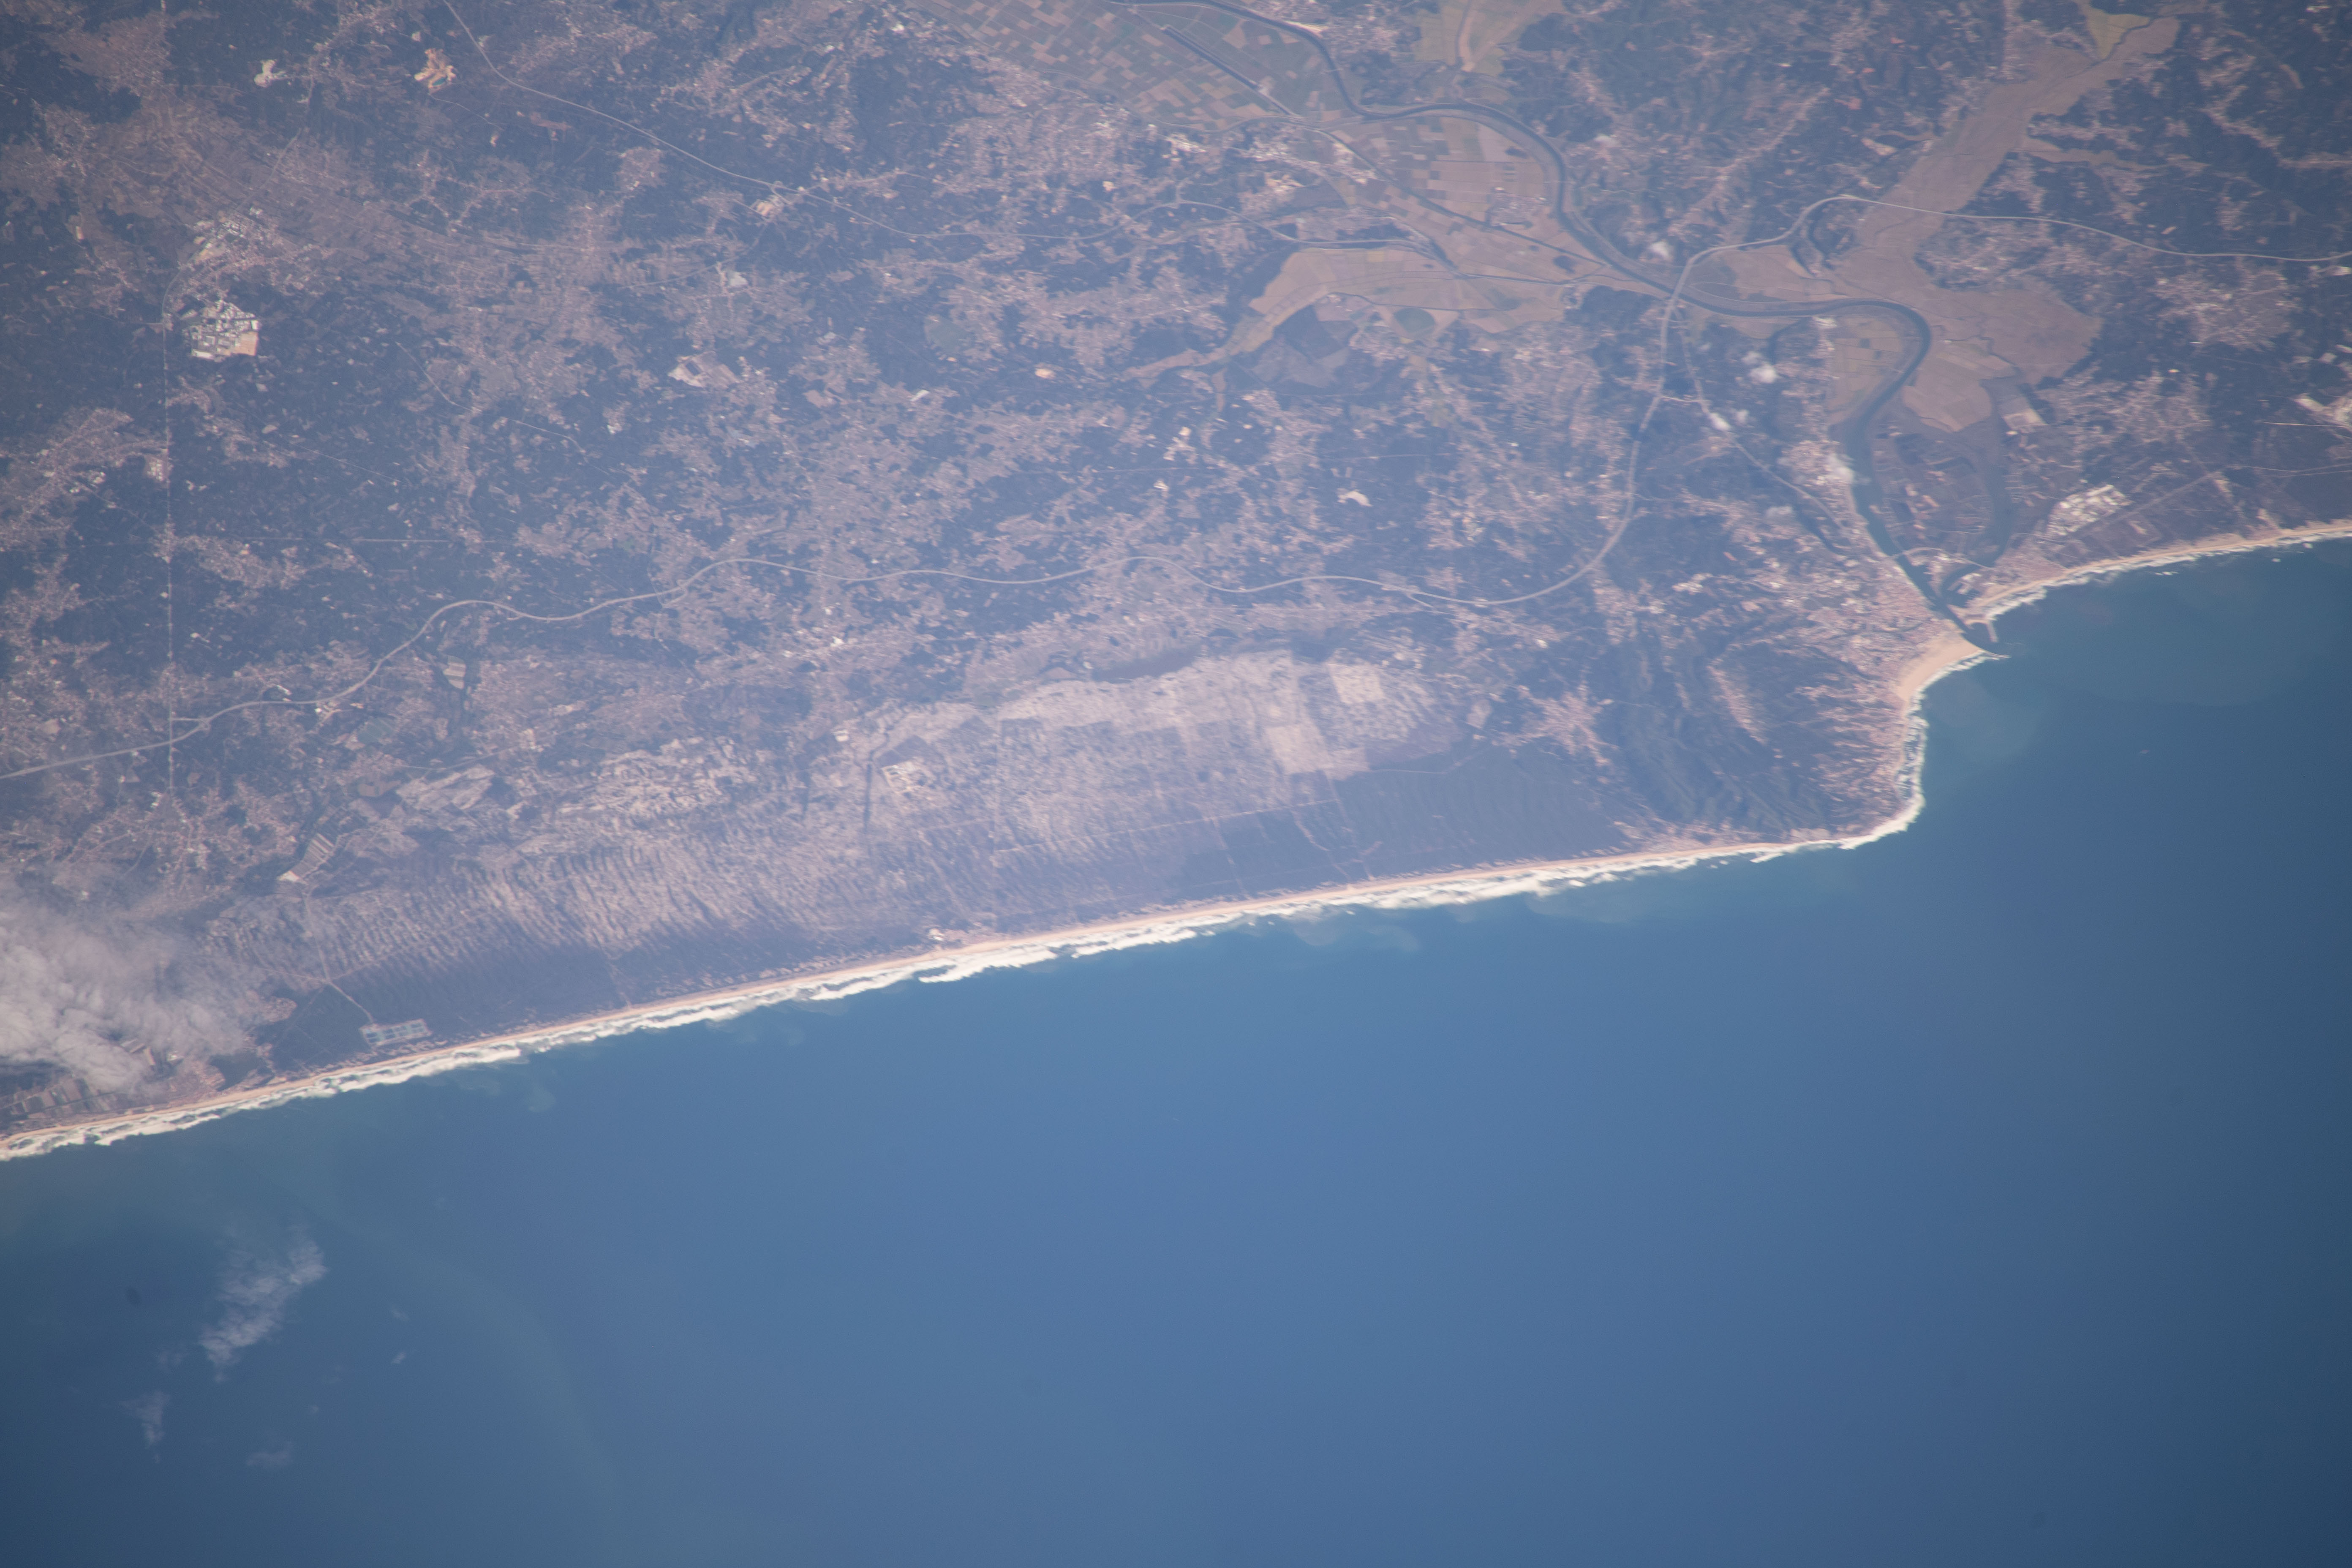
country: PORTUGAL
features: CABO MONDEGO,ATLANTIC OCEAN,TOCHA,PORTUGAL,COIMBRA DISTRICT,SERRA DA BOA VIAGEM,MONDEGO RIVER
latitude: 40.4
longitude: -8.8
